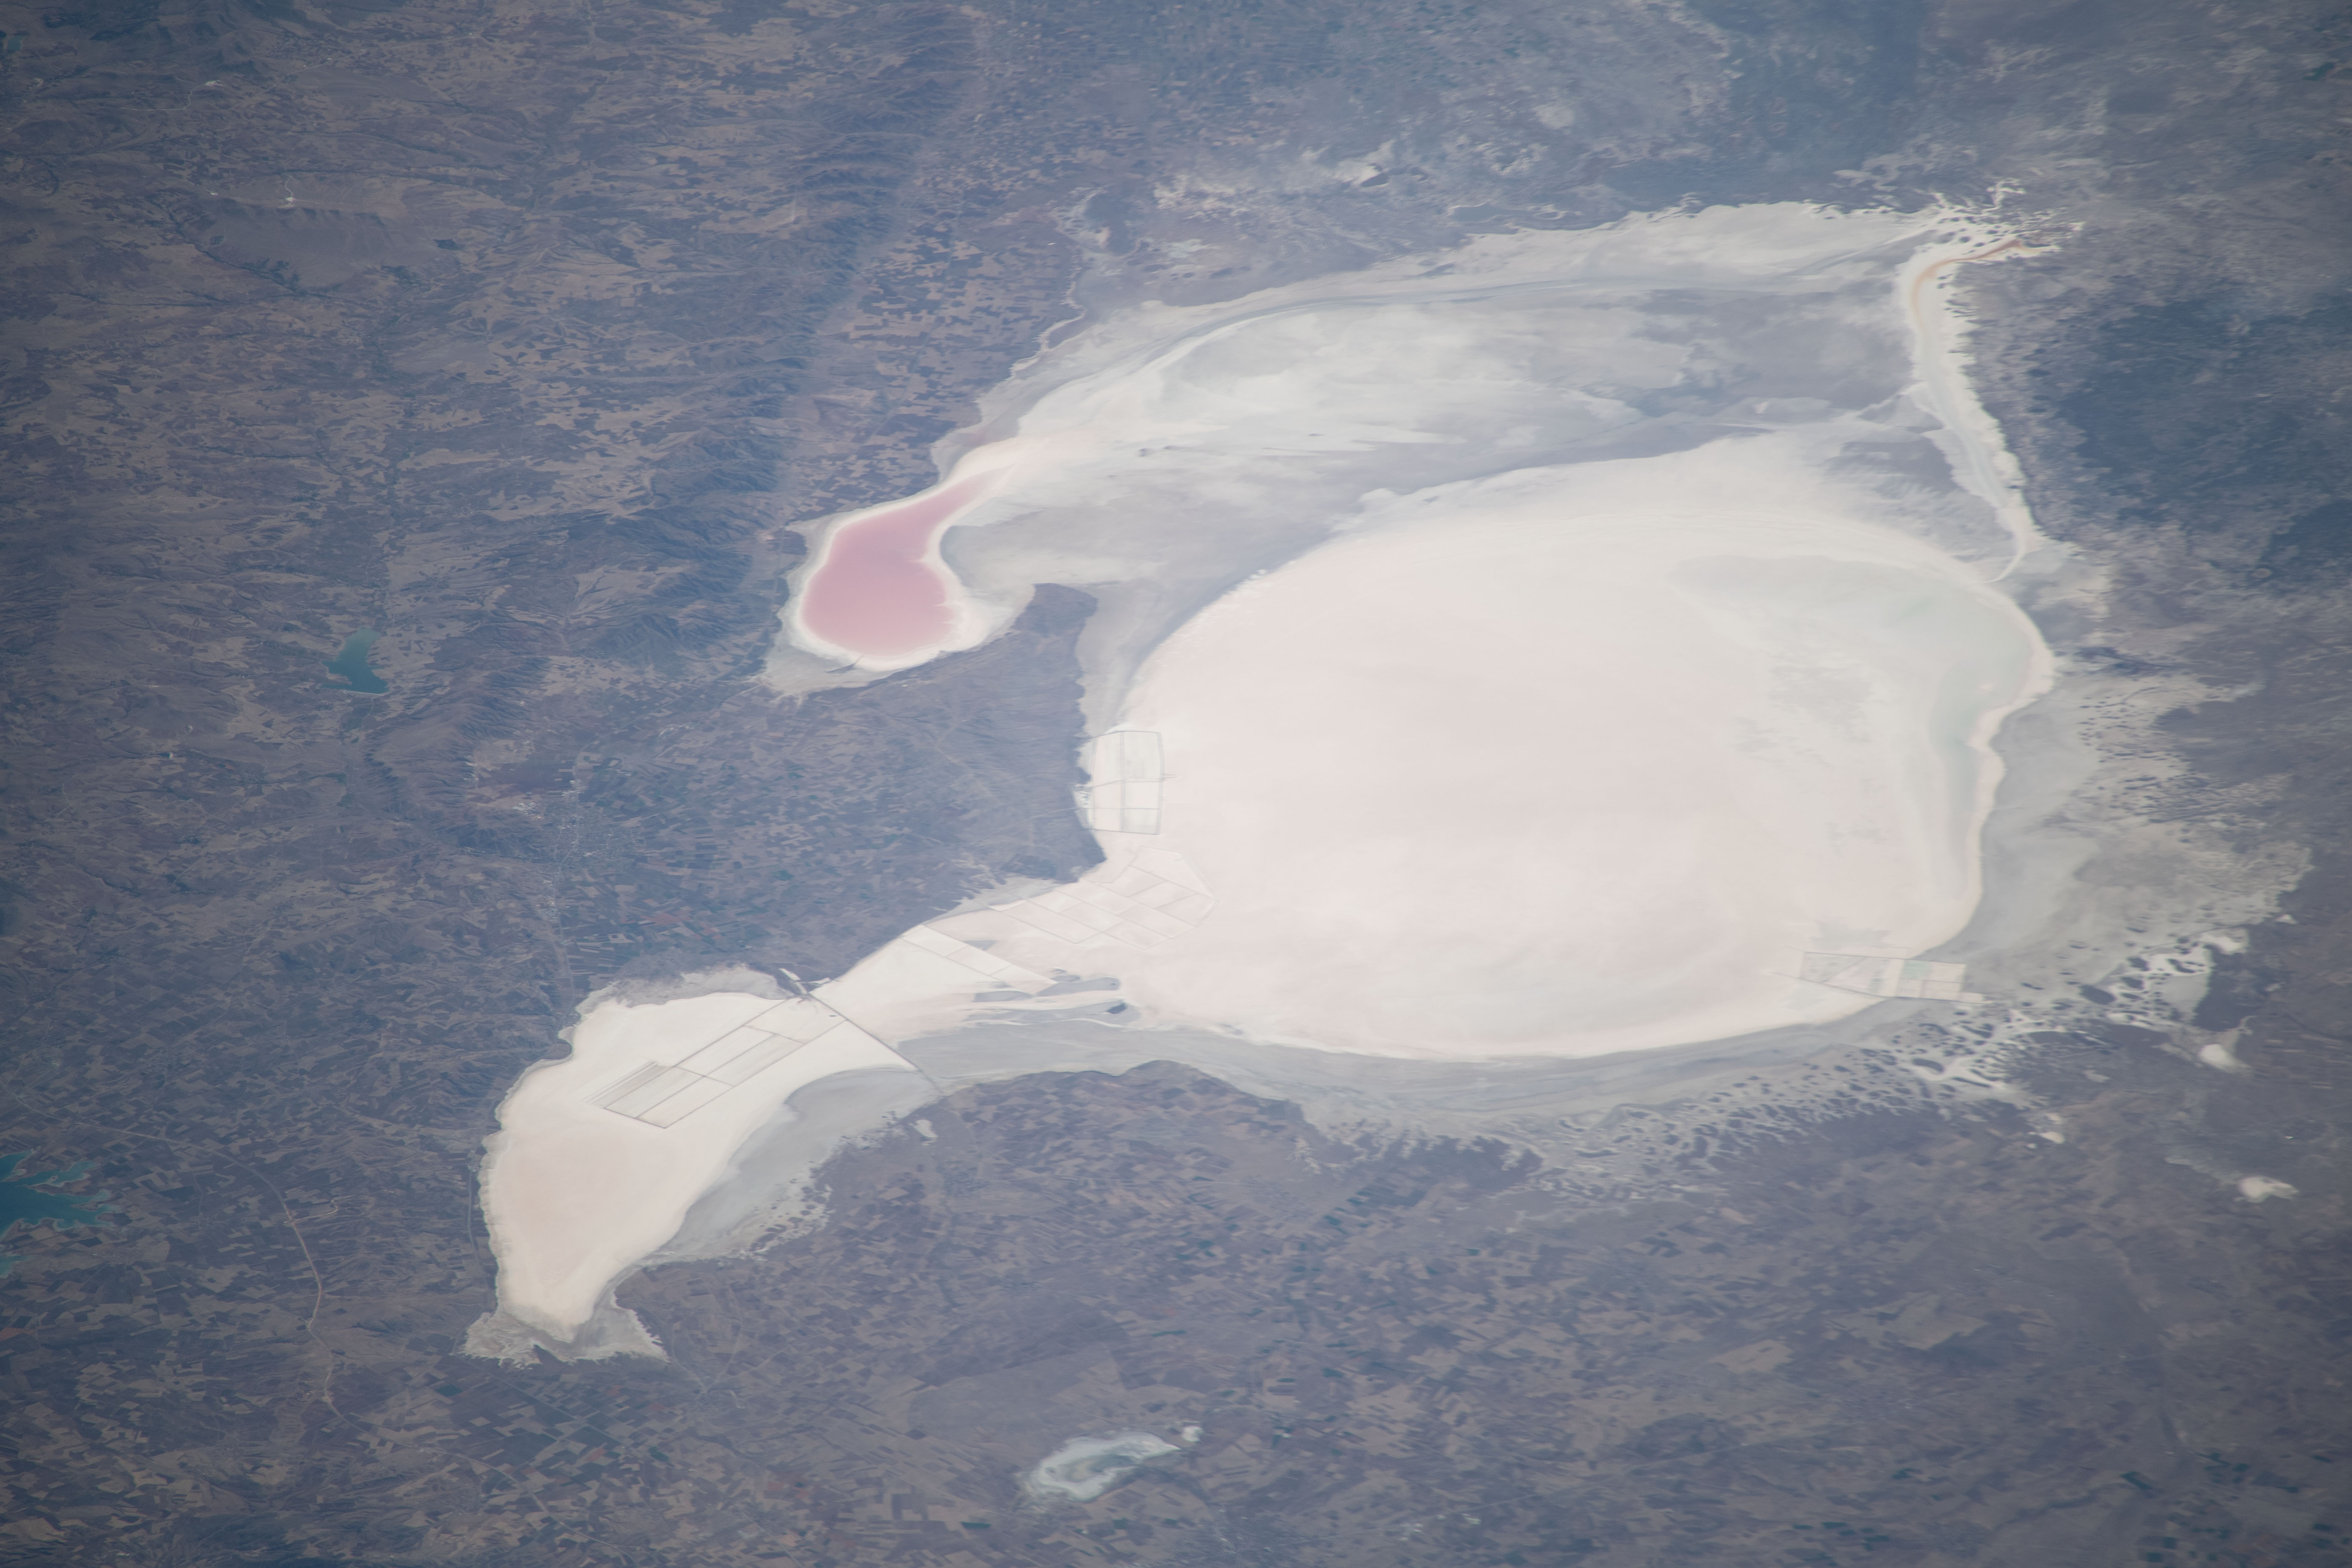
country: TURKEY
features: TUZ GOLU
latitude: 38.8
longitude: 33.4
